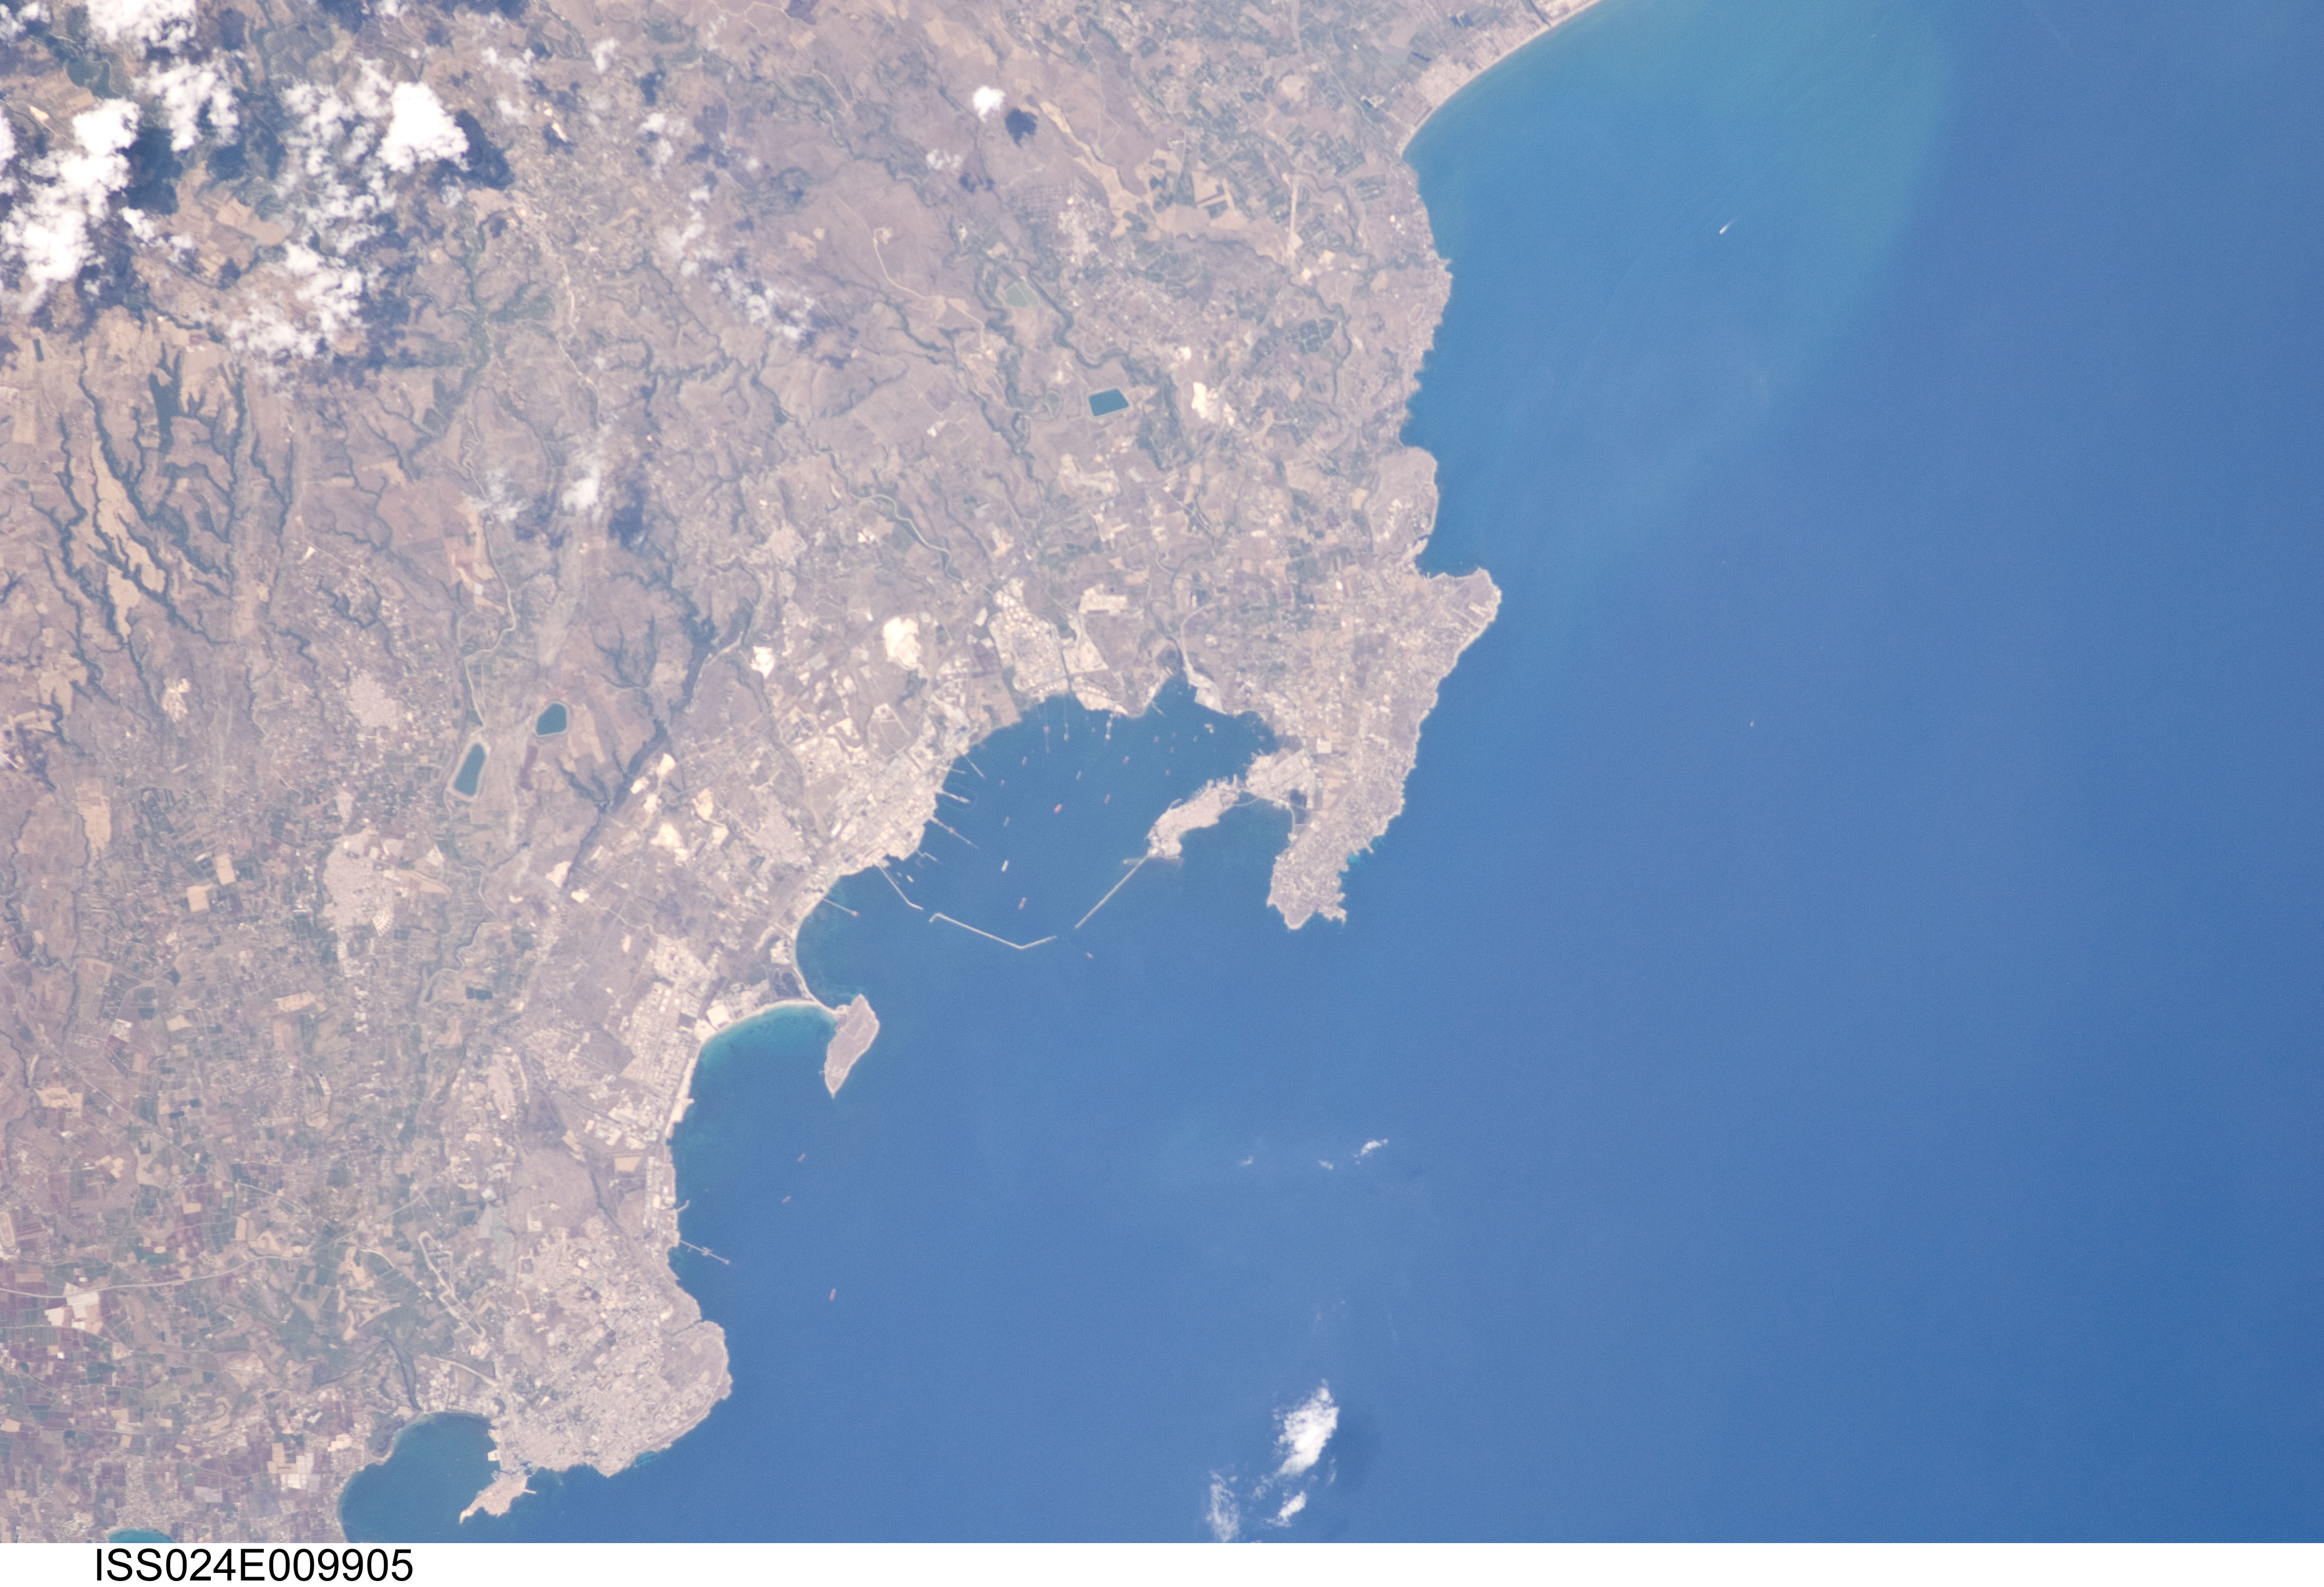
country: SICILY
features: AUGUSTA, C. SAINT CROCE, COAST
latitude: 37.2
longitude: 15.2
